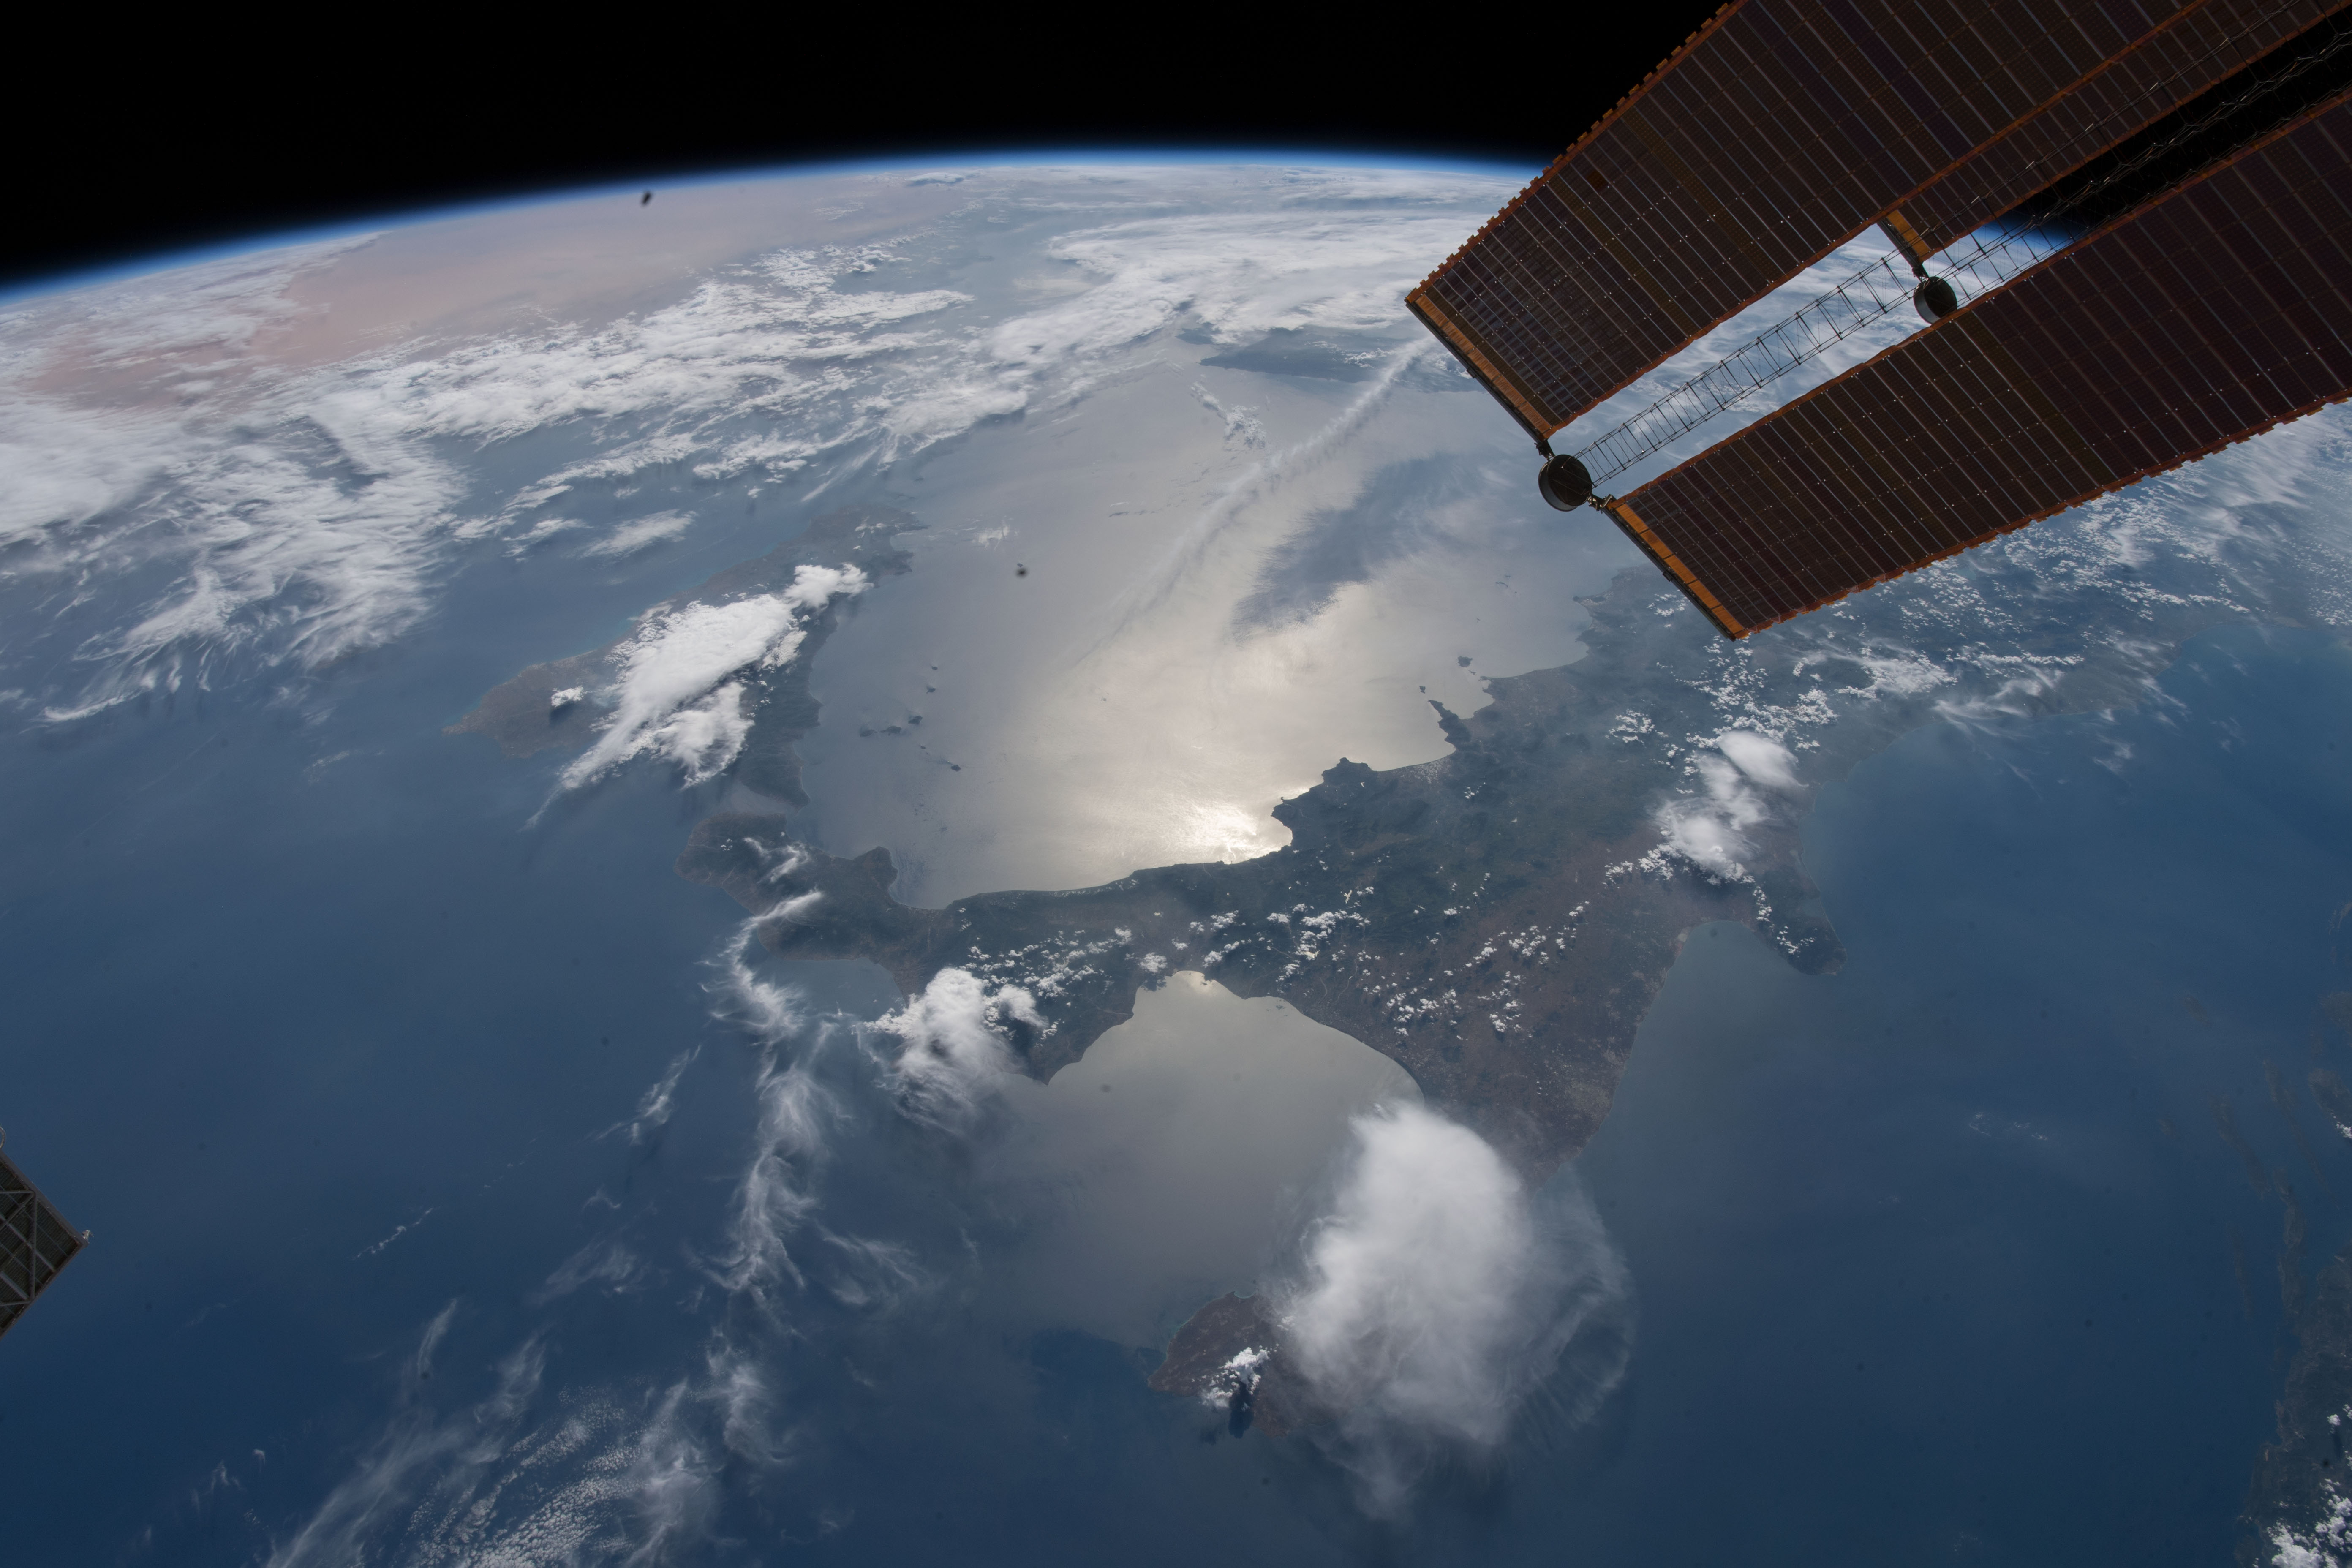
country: ITALY
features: COAST, TYRRHENIAN SEA, POLICASTRO TERRACE, EARTH LIMB
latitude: 39.5
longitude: 15.4
